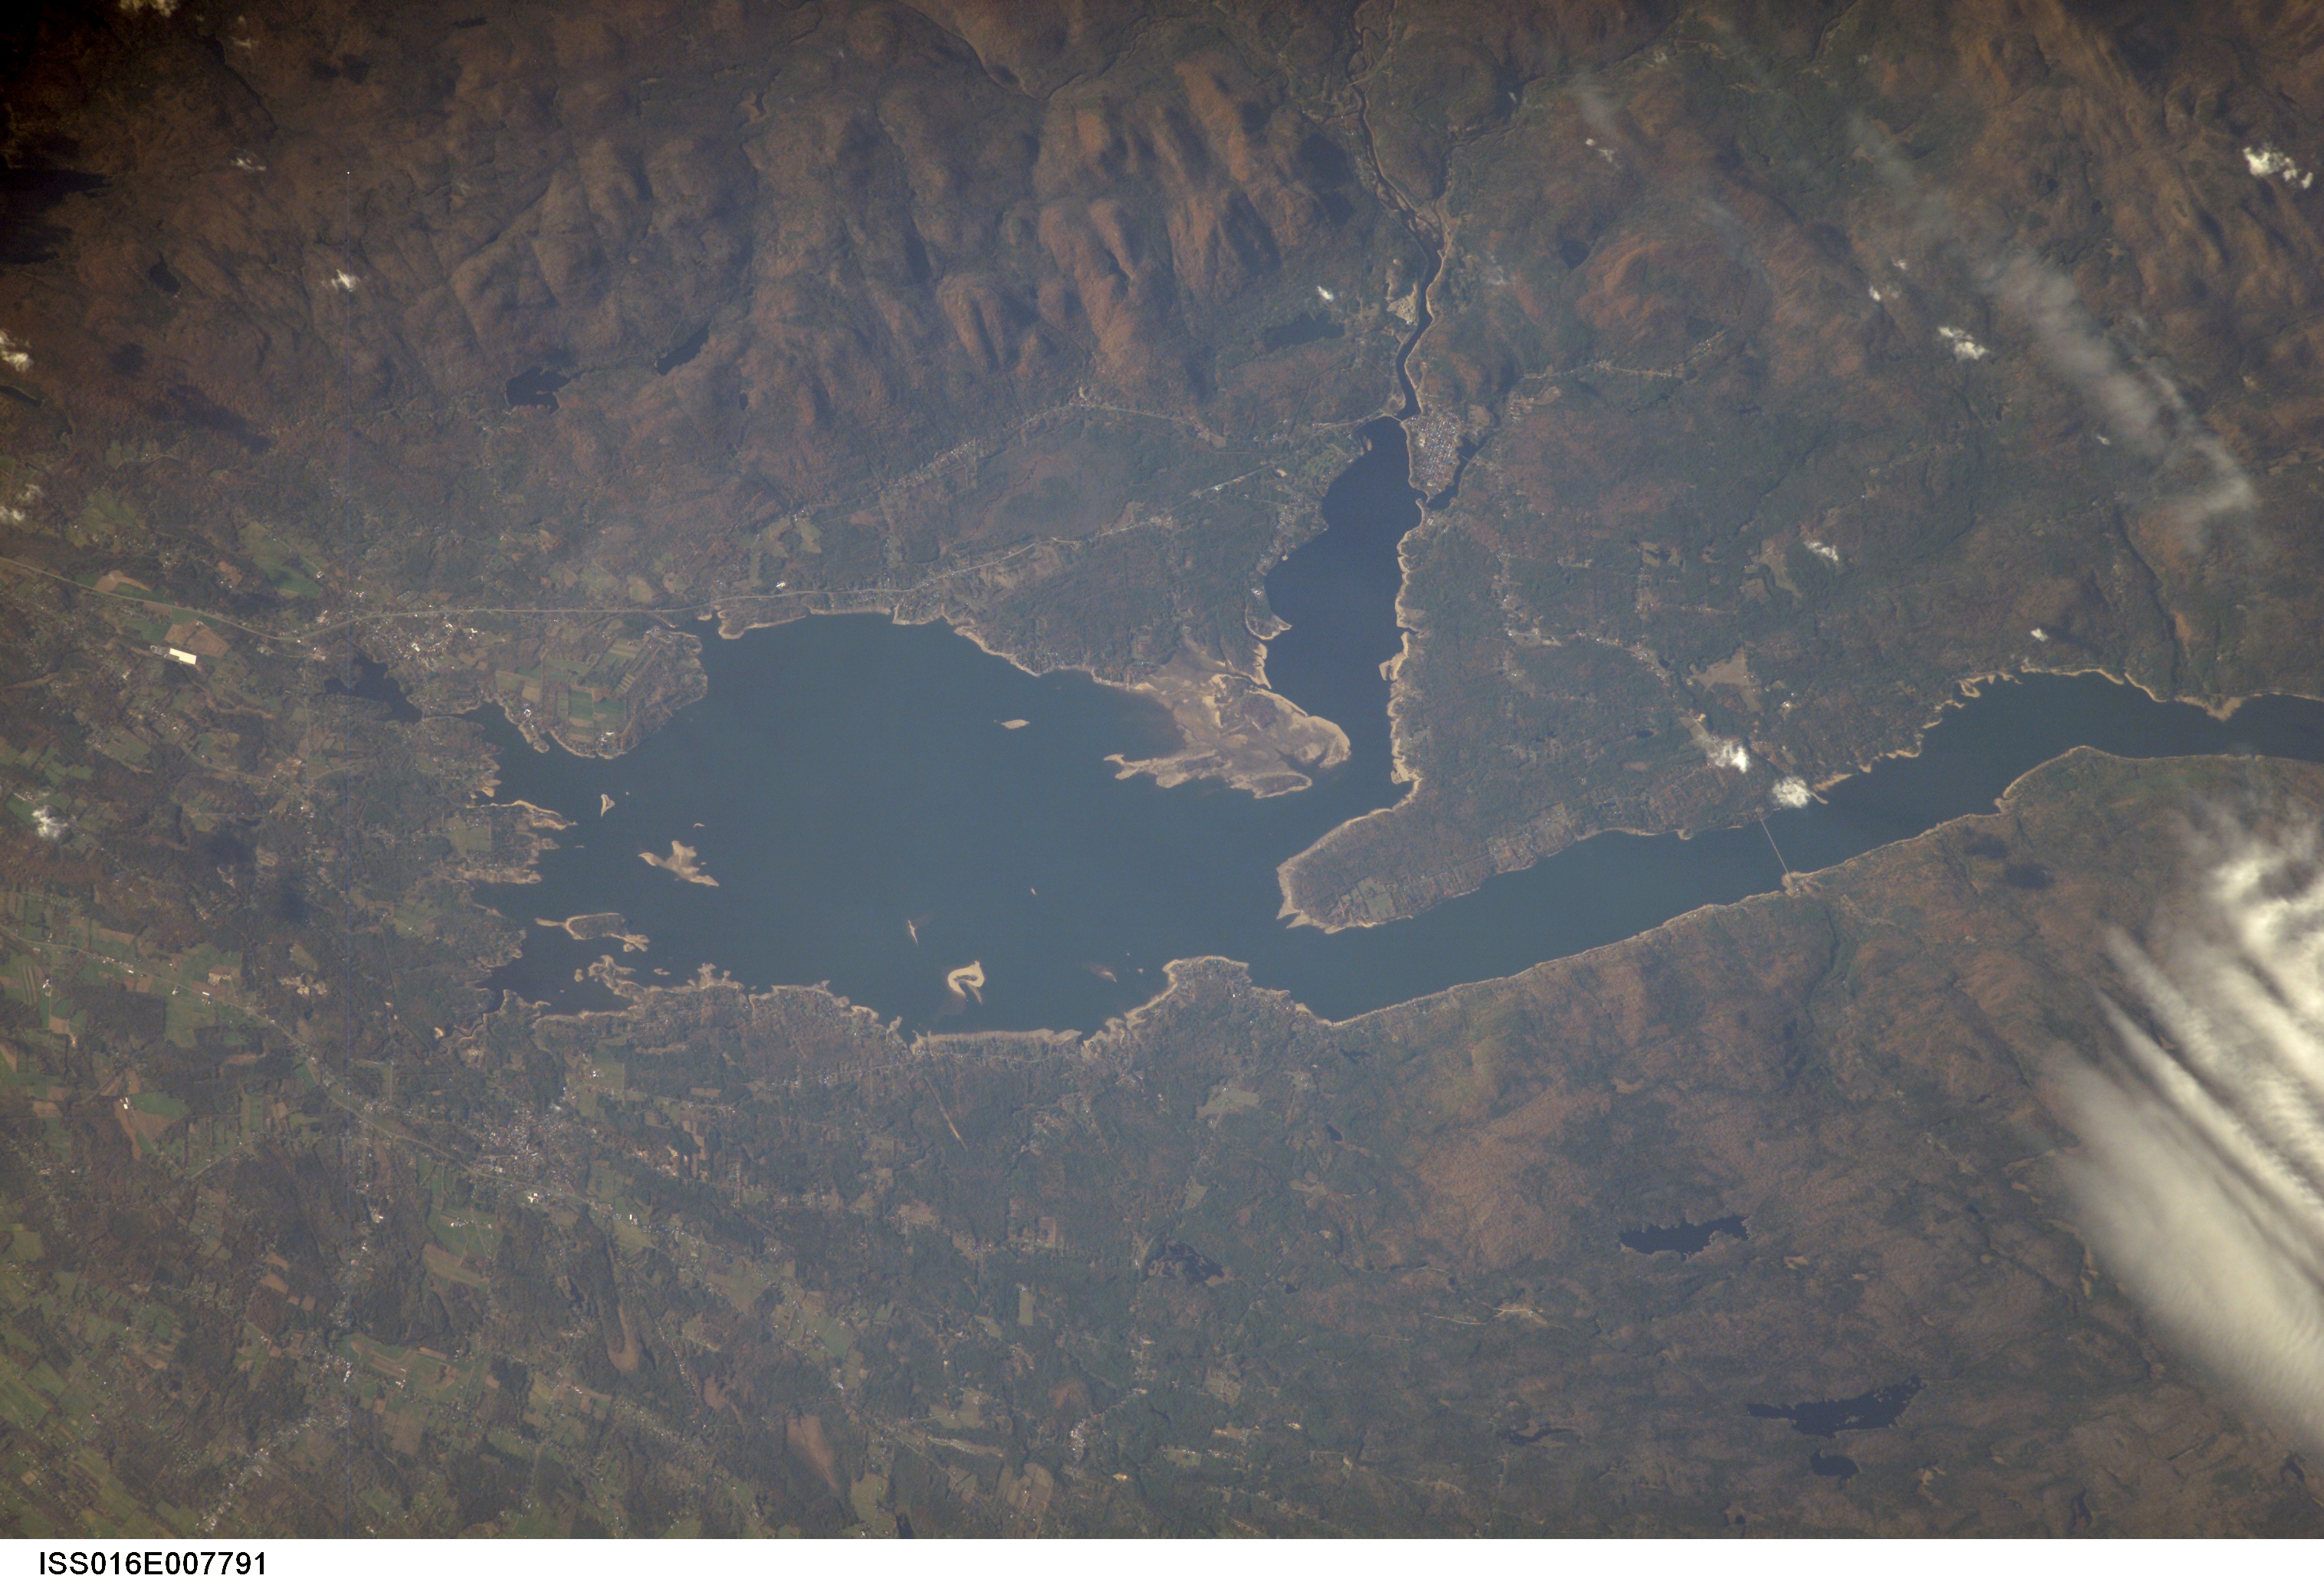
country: USA-NEW YORK
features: GREAT SACANDAGA L., NORTHVILLE
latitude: 43.2
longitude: -74.2
